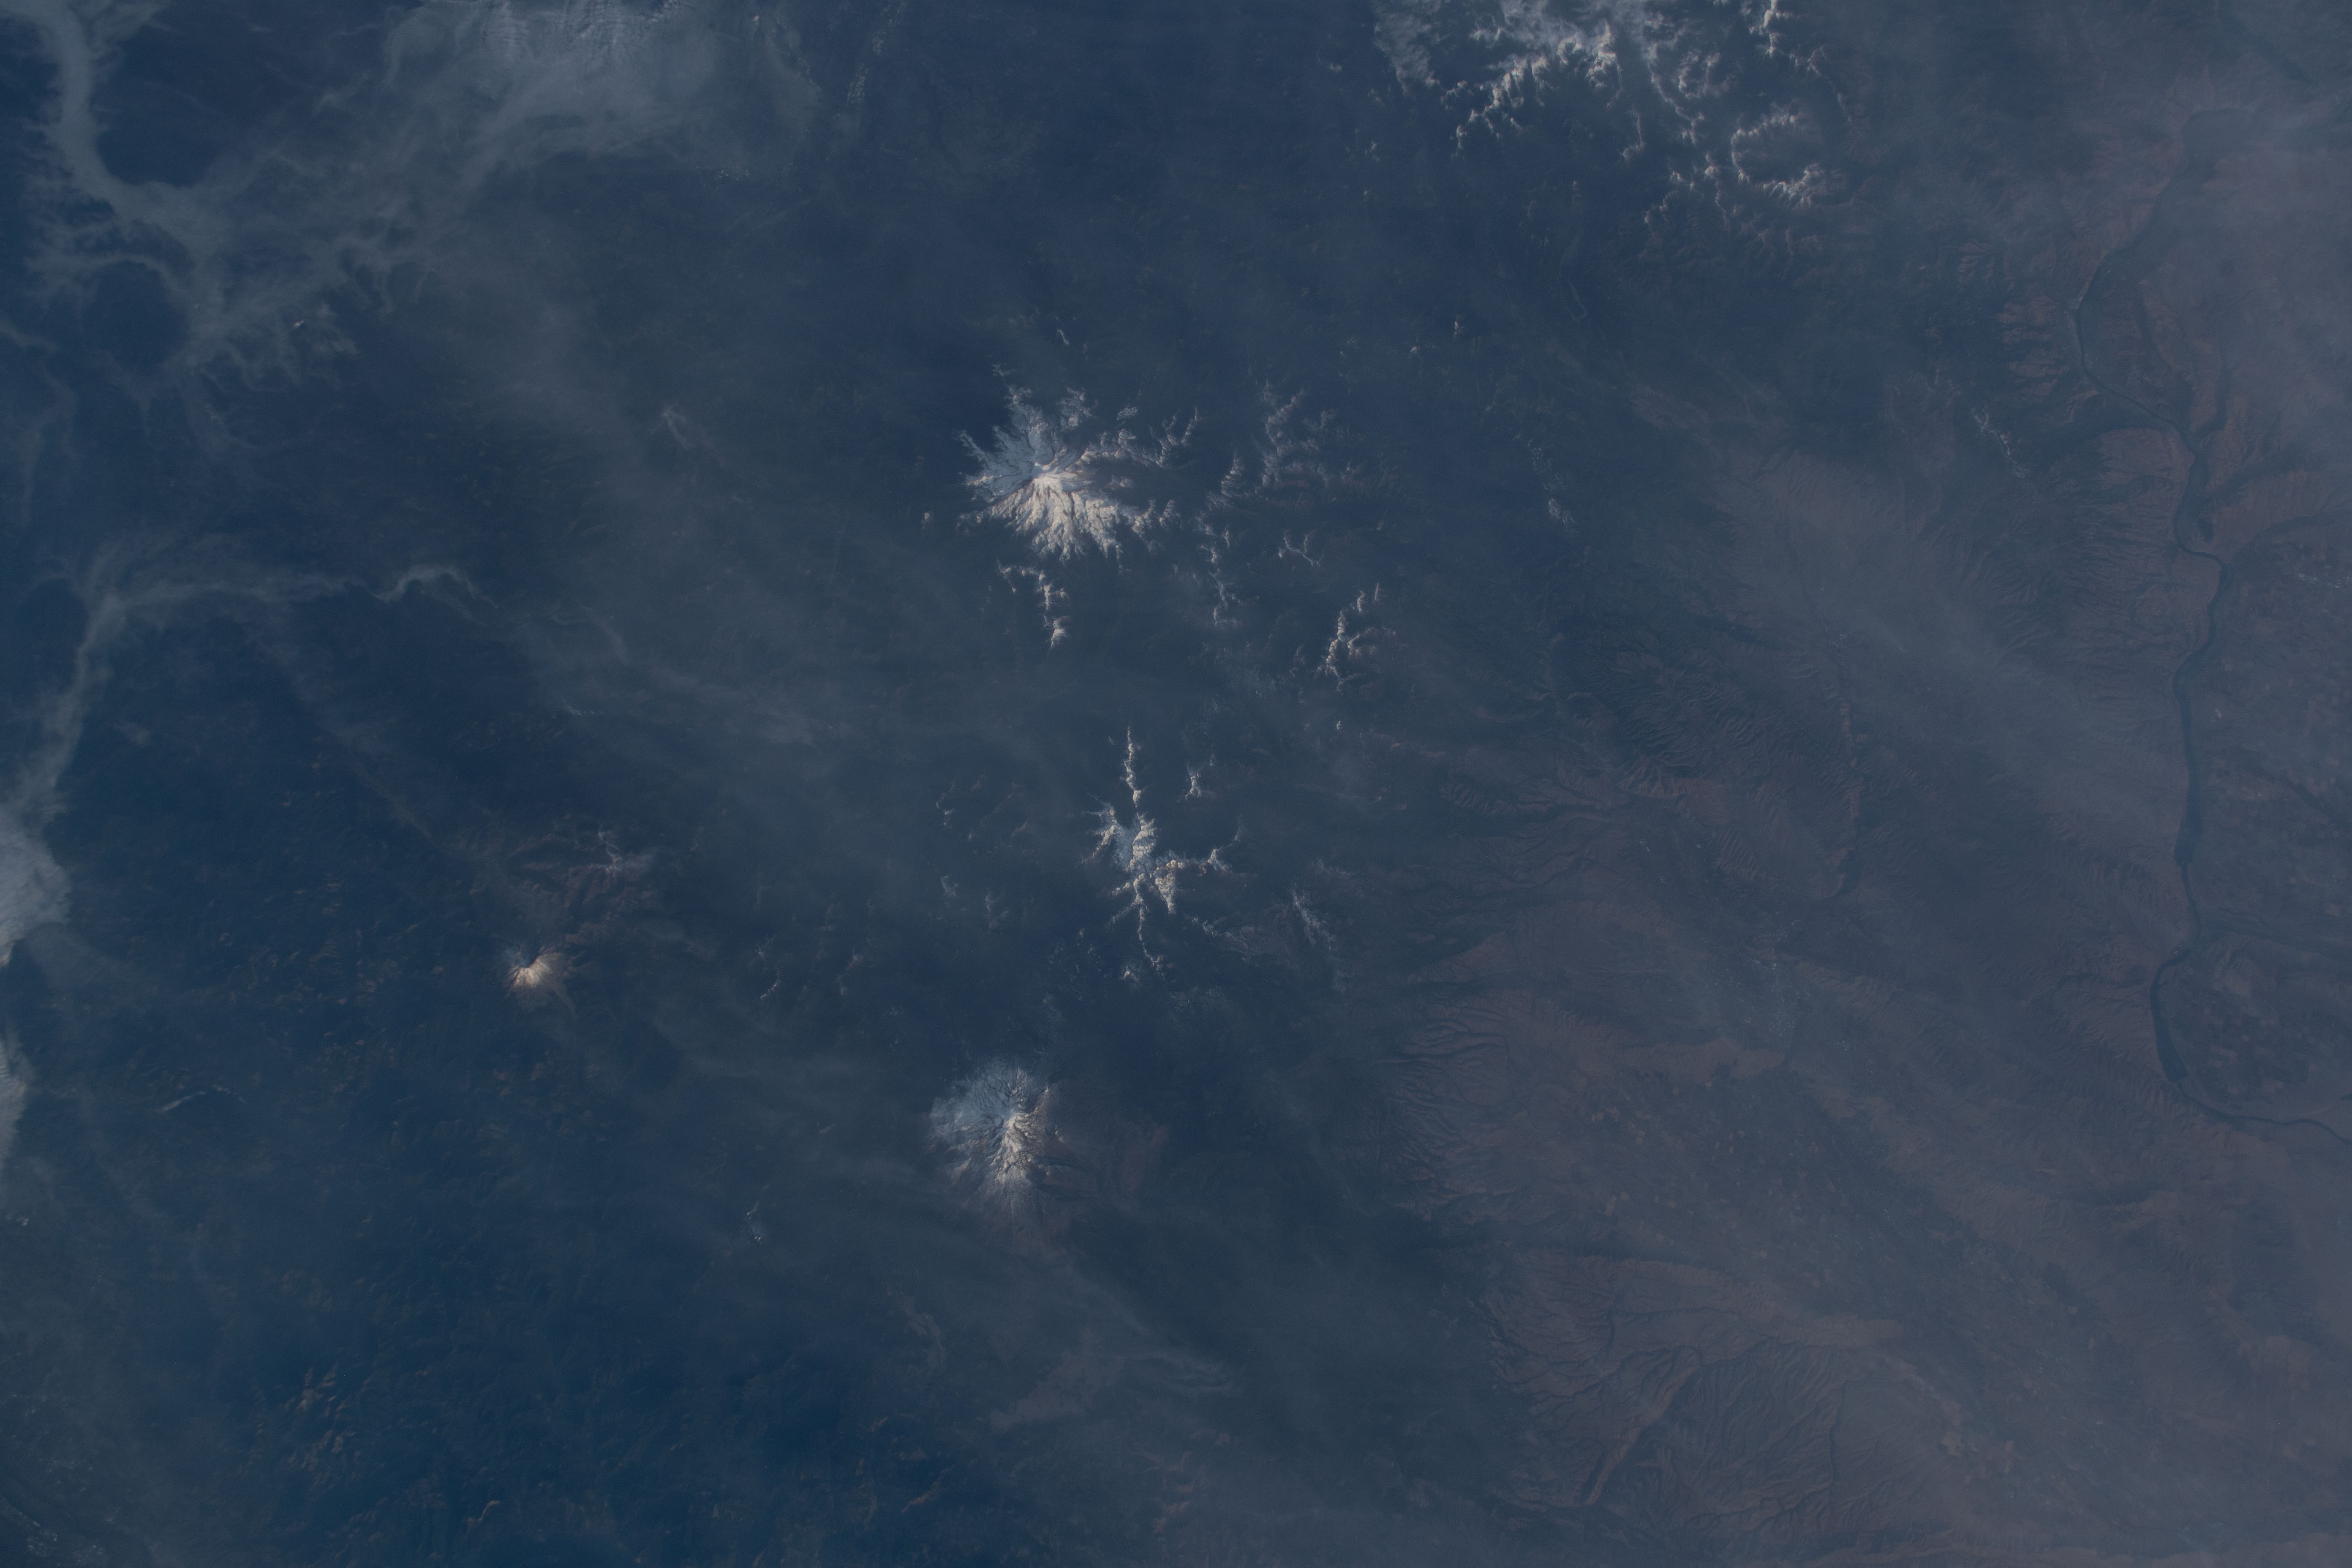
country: USA-WASHINGTON
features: MOUNT RAINIER, GILBERT PEAK MOUNT ADAMS
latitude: 46.5
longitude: -121.5
